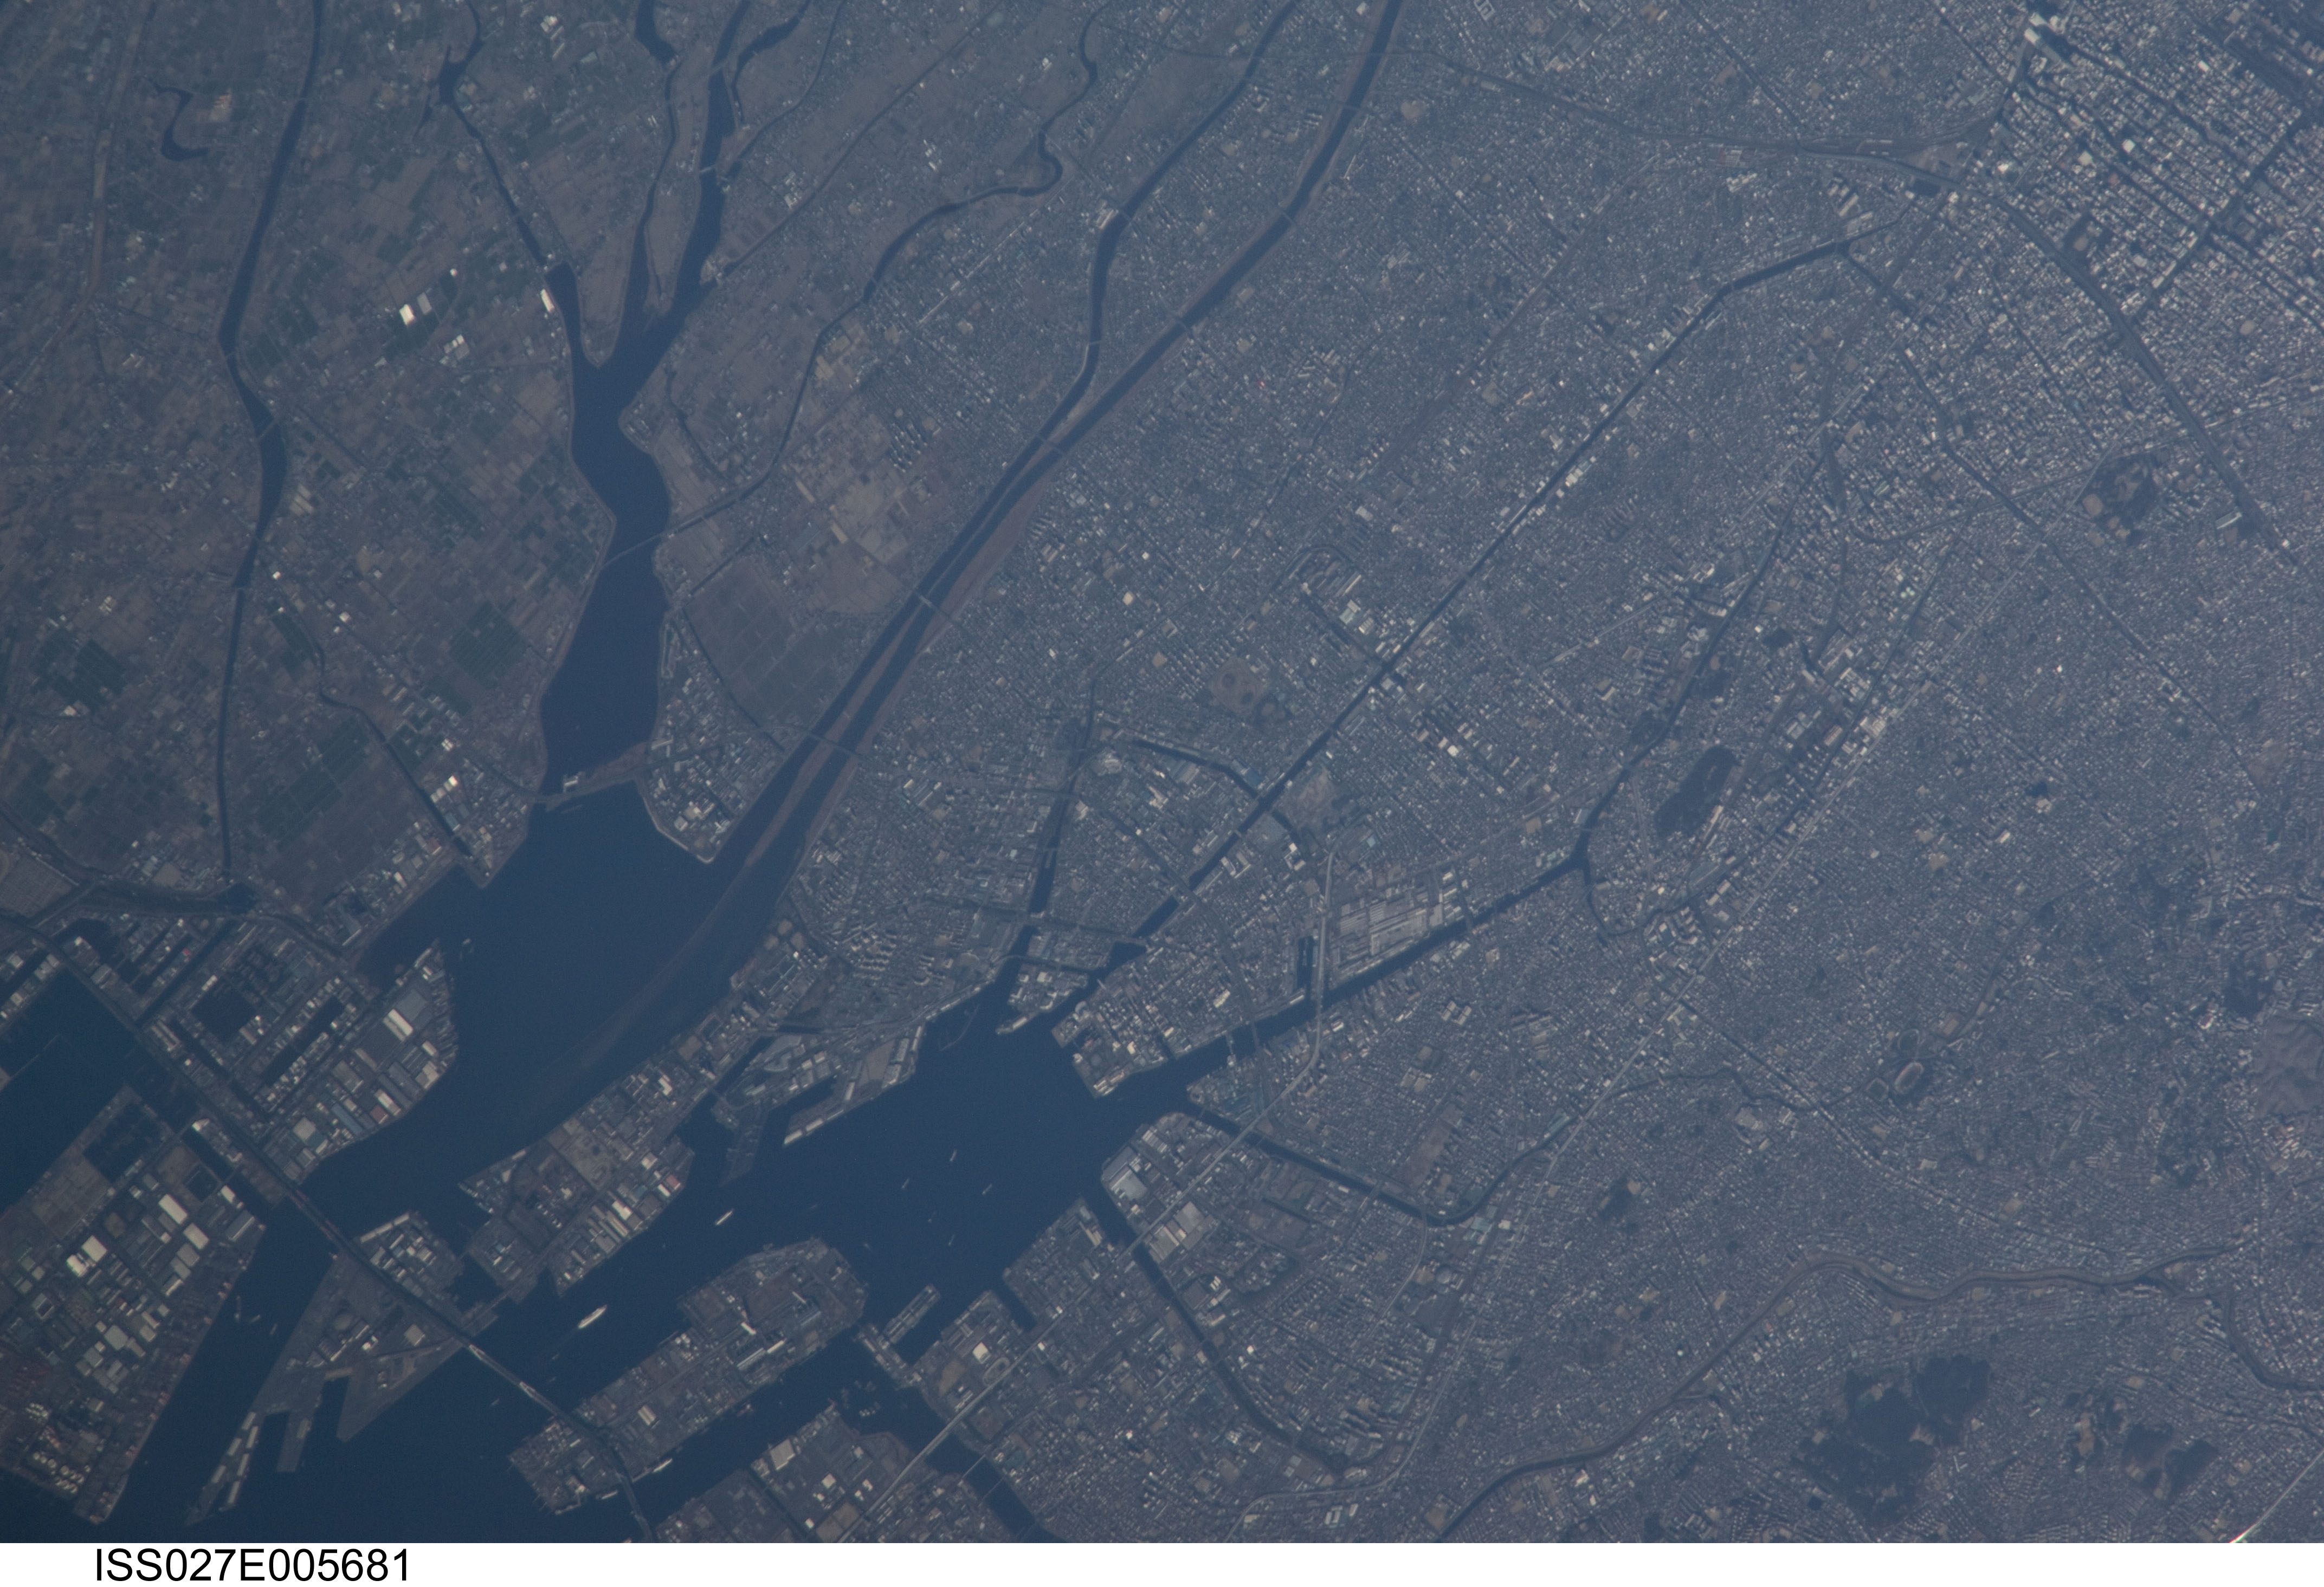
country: JAPAN
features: HONSHU, S. AREA OF NAGOYA, PORT FACILITIES
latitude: 35.1
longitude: 136.9
